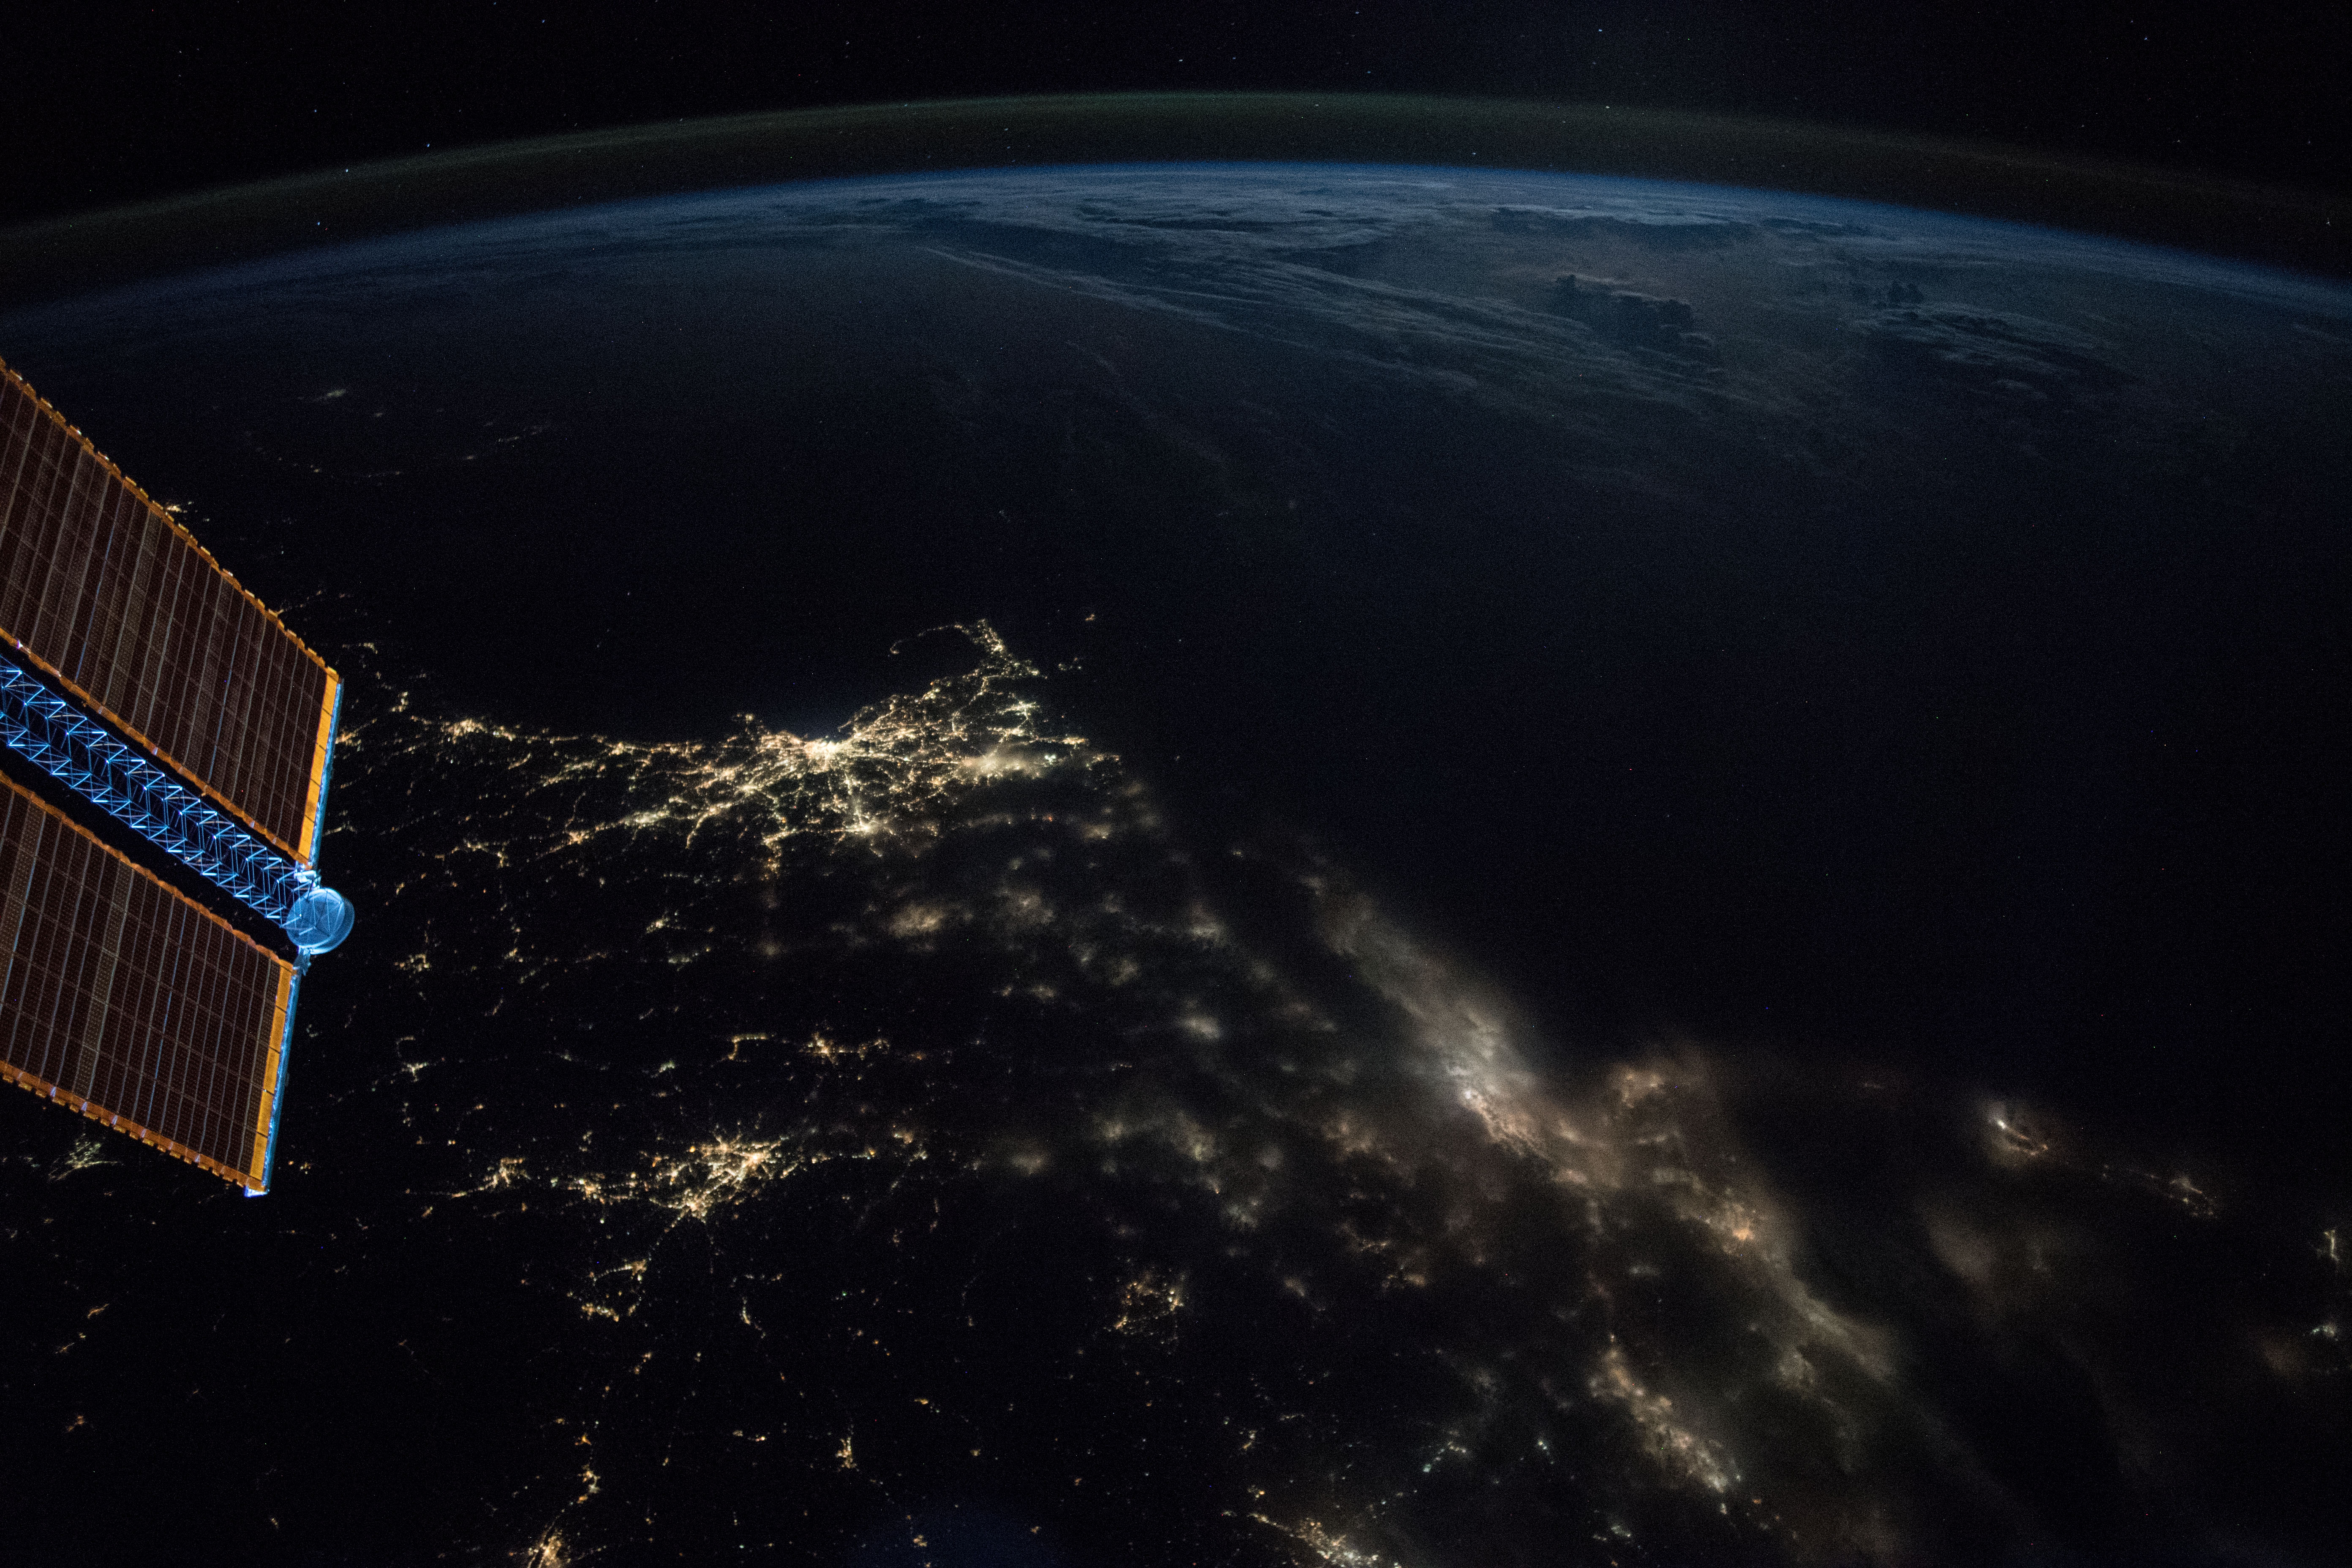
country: USA-RHODE ISLAND
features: NEW SHOREHAM, LONG ISLAND, BOSTON CITY, RHODE ISLAND, CAPE COD BAY, BLOCK ISLAND, NEW BEDFORD CITY, BUZZARDS BAY, PROVIDENCE CITY, EARTH LIMB, NIGHT
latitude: 41.3
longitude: -71.6
